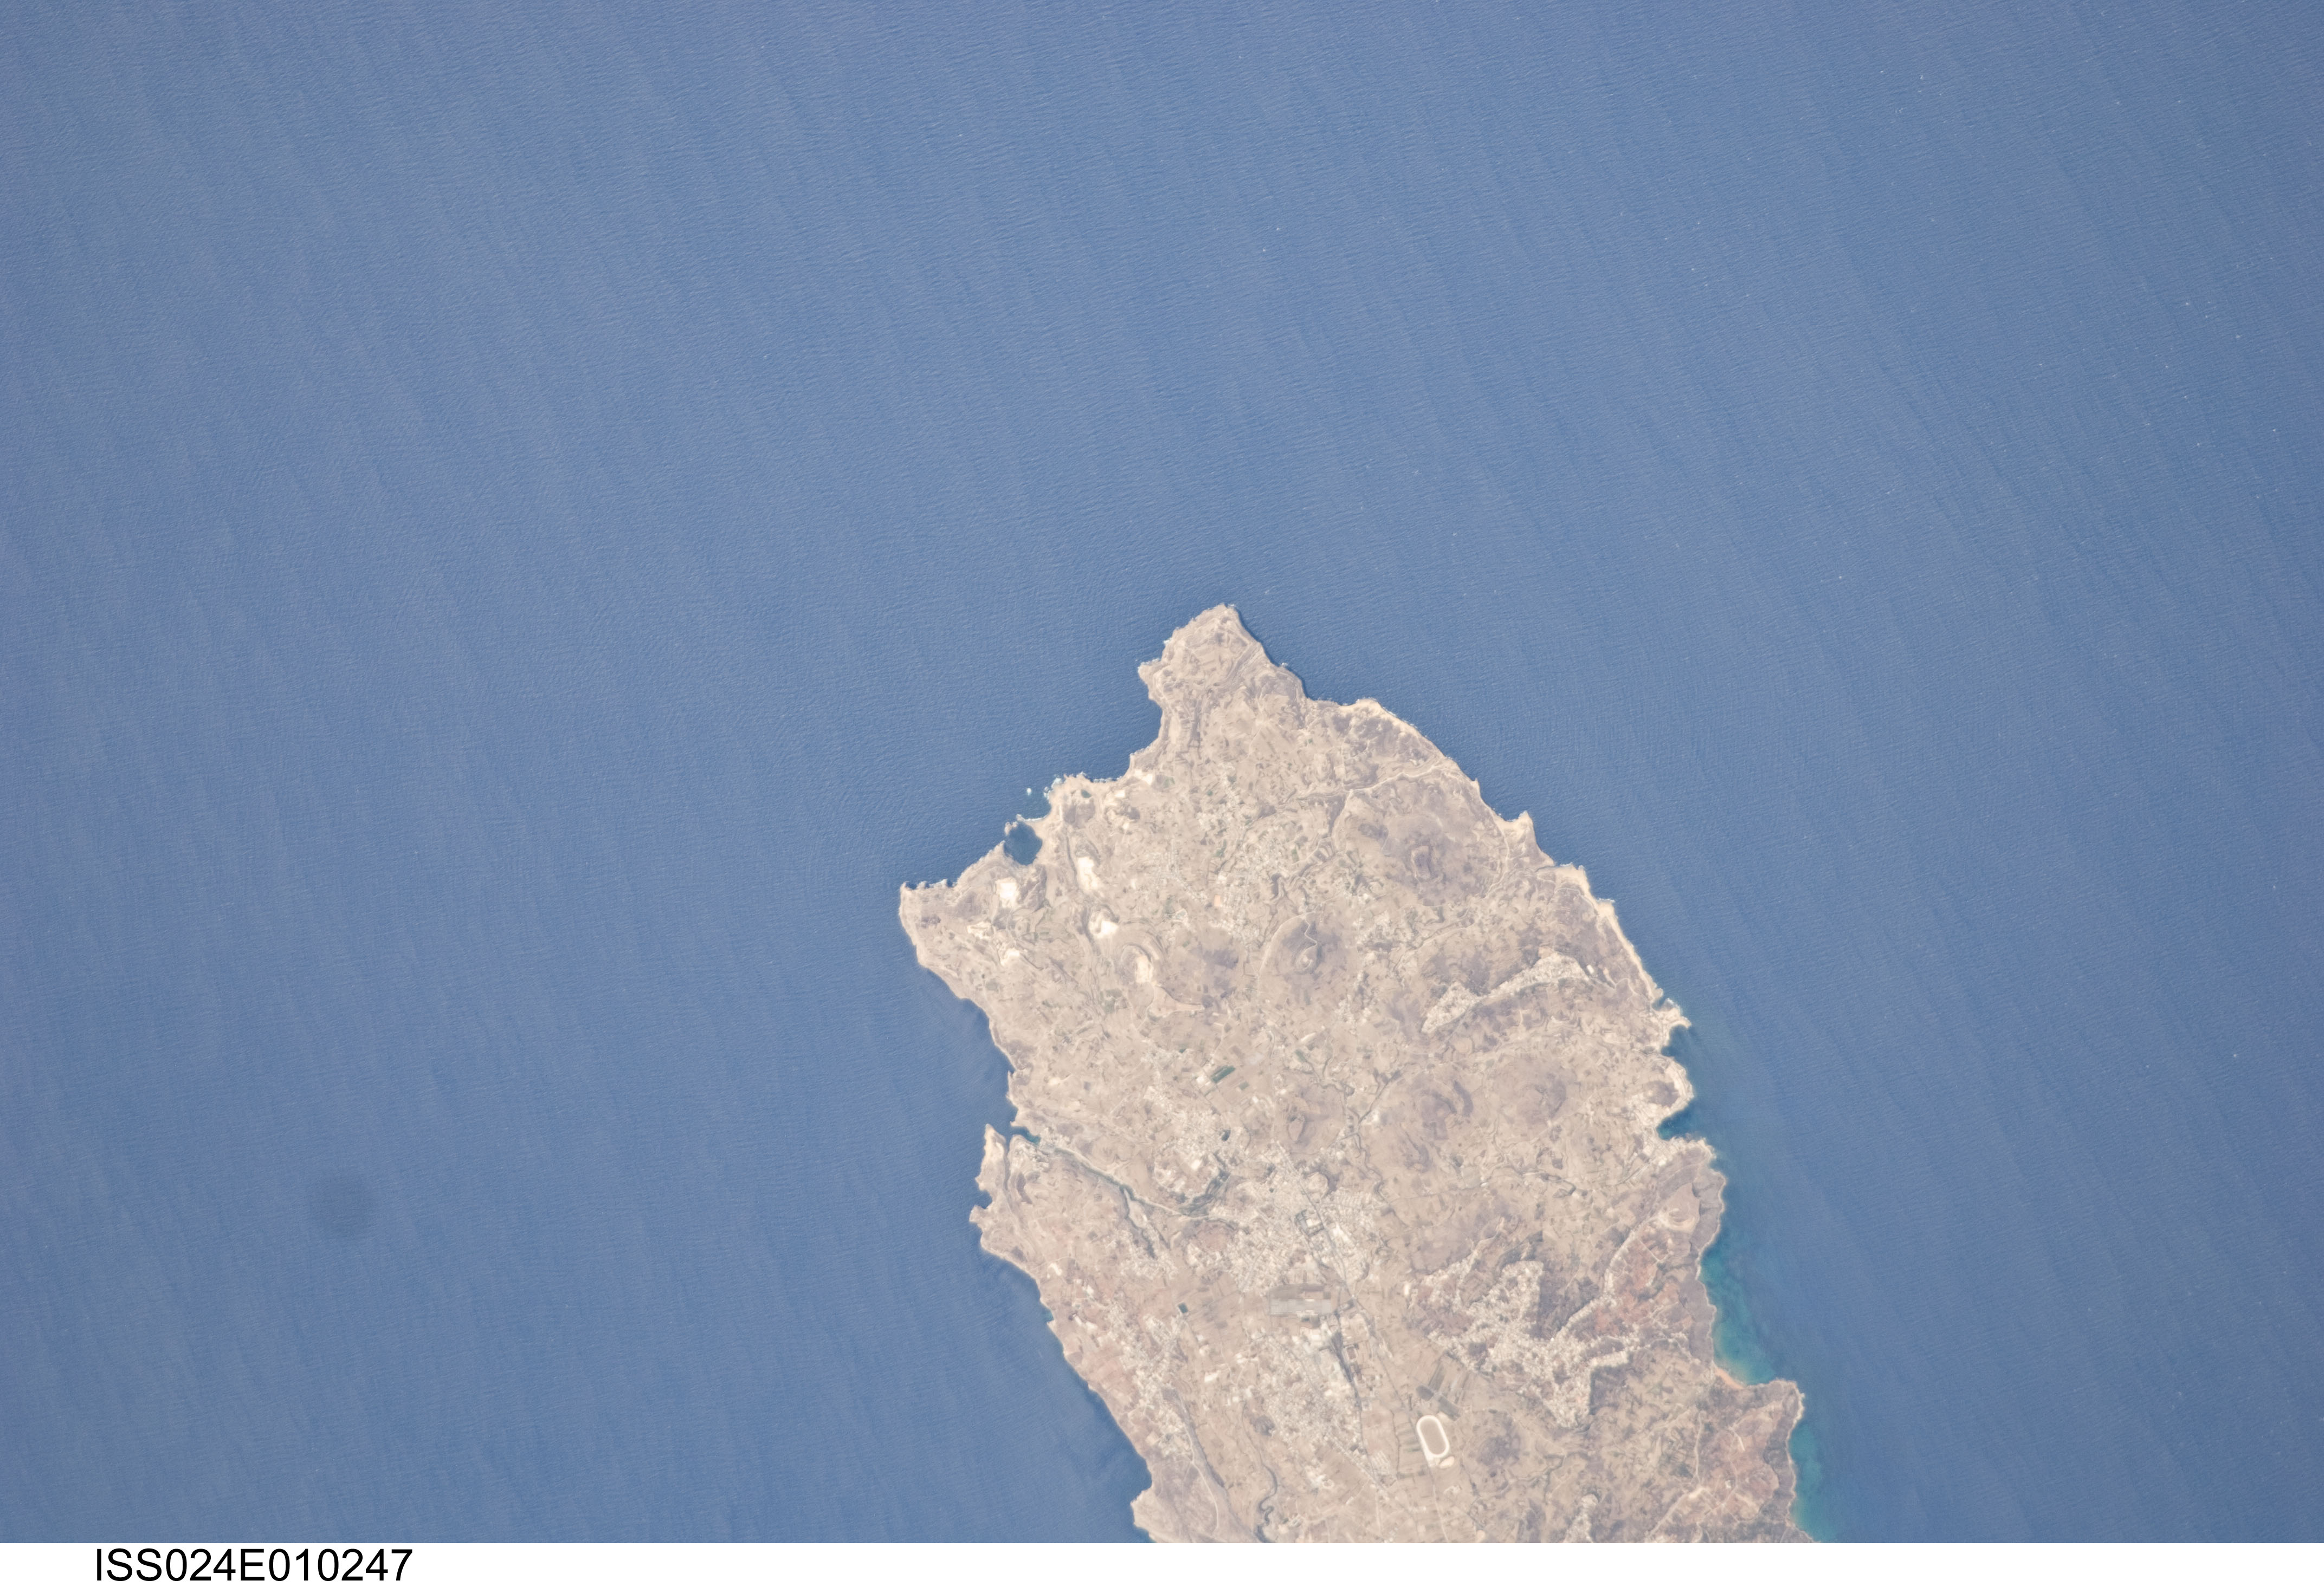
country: MALTA
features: W. GOZO I., MEDITERRANEAN SEA
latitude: 36.0
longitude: 14.2
